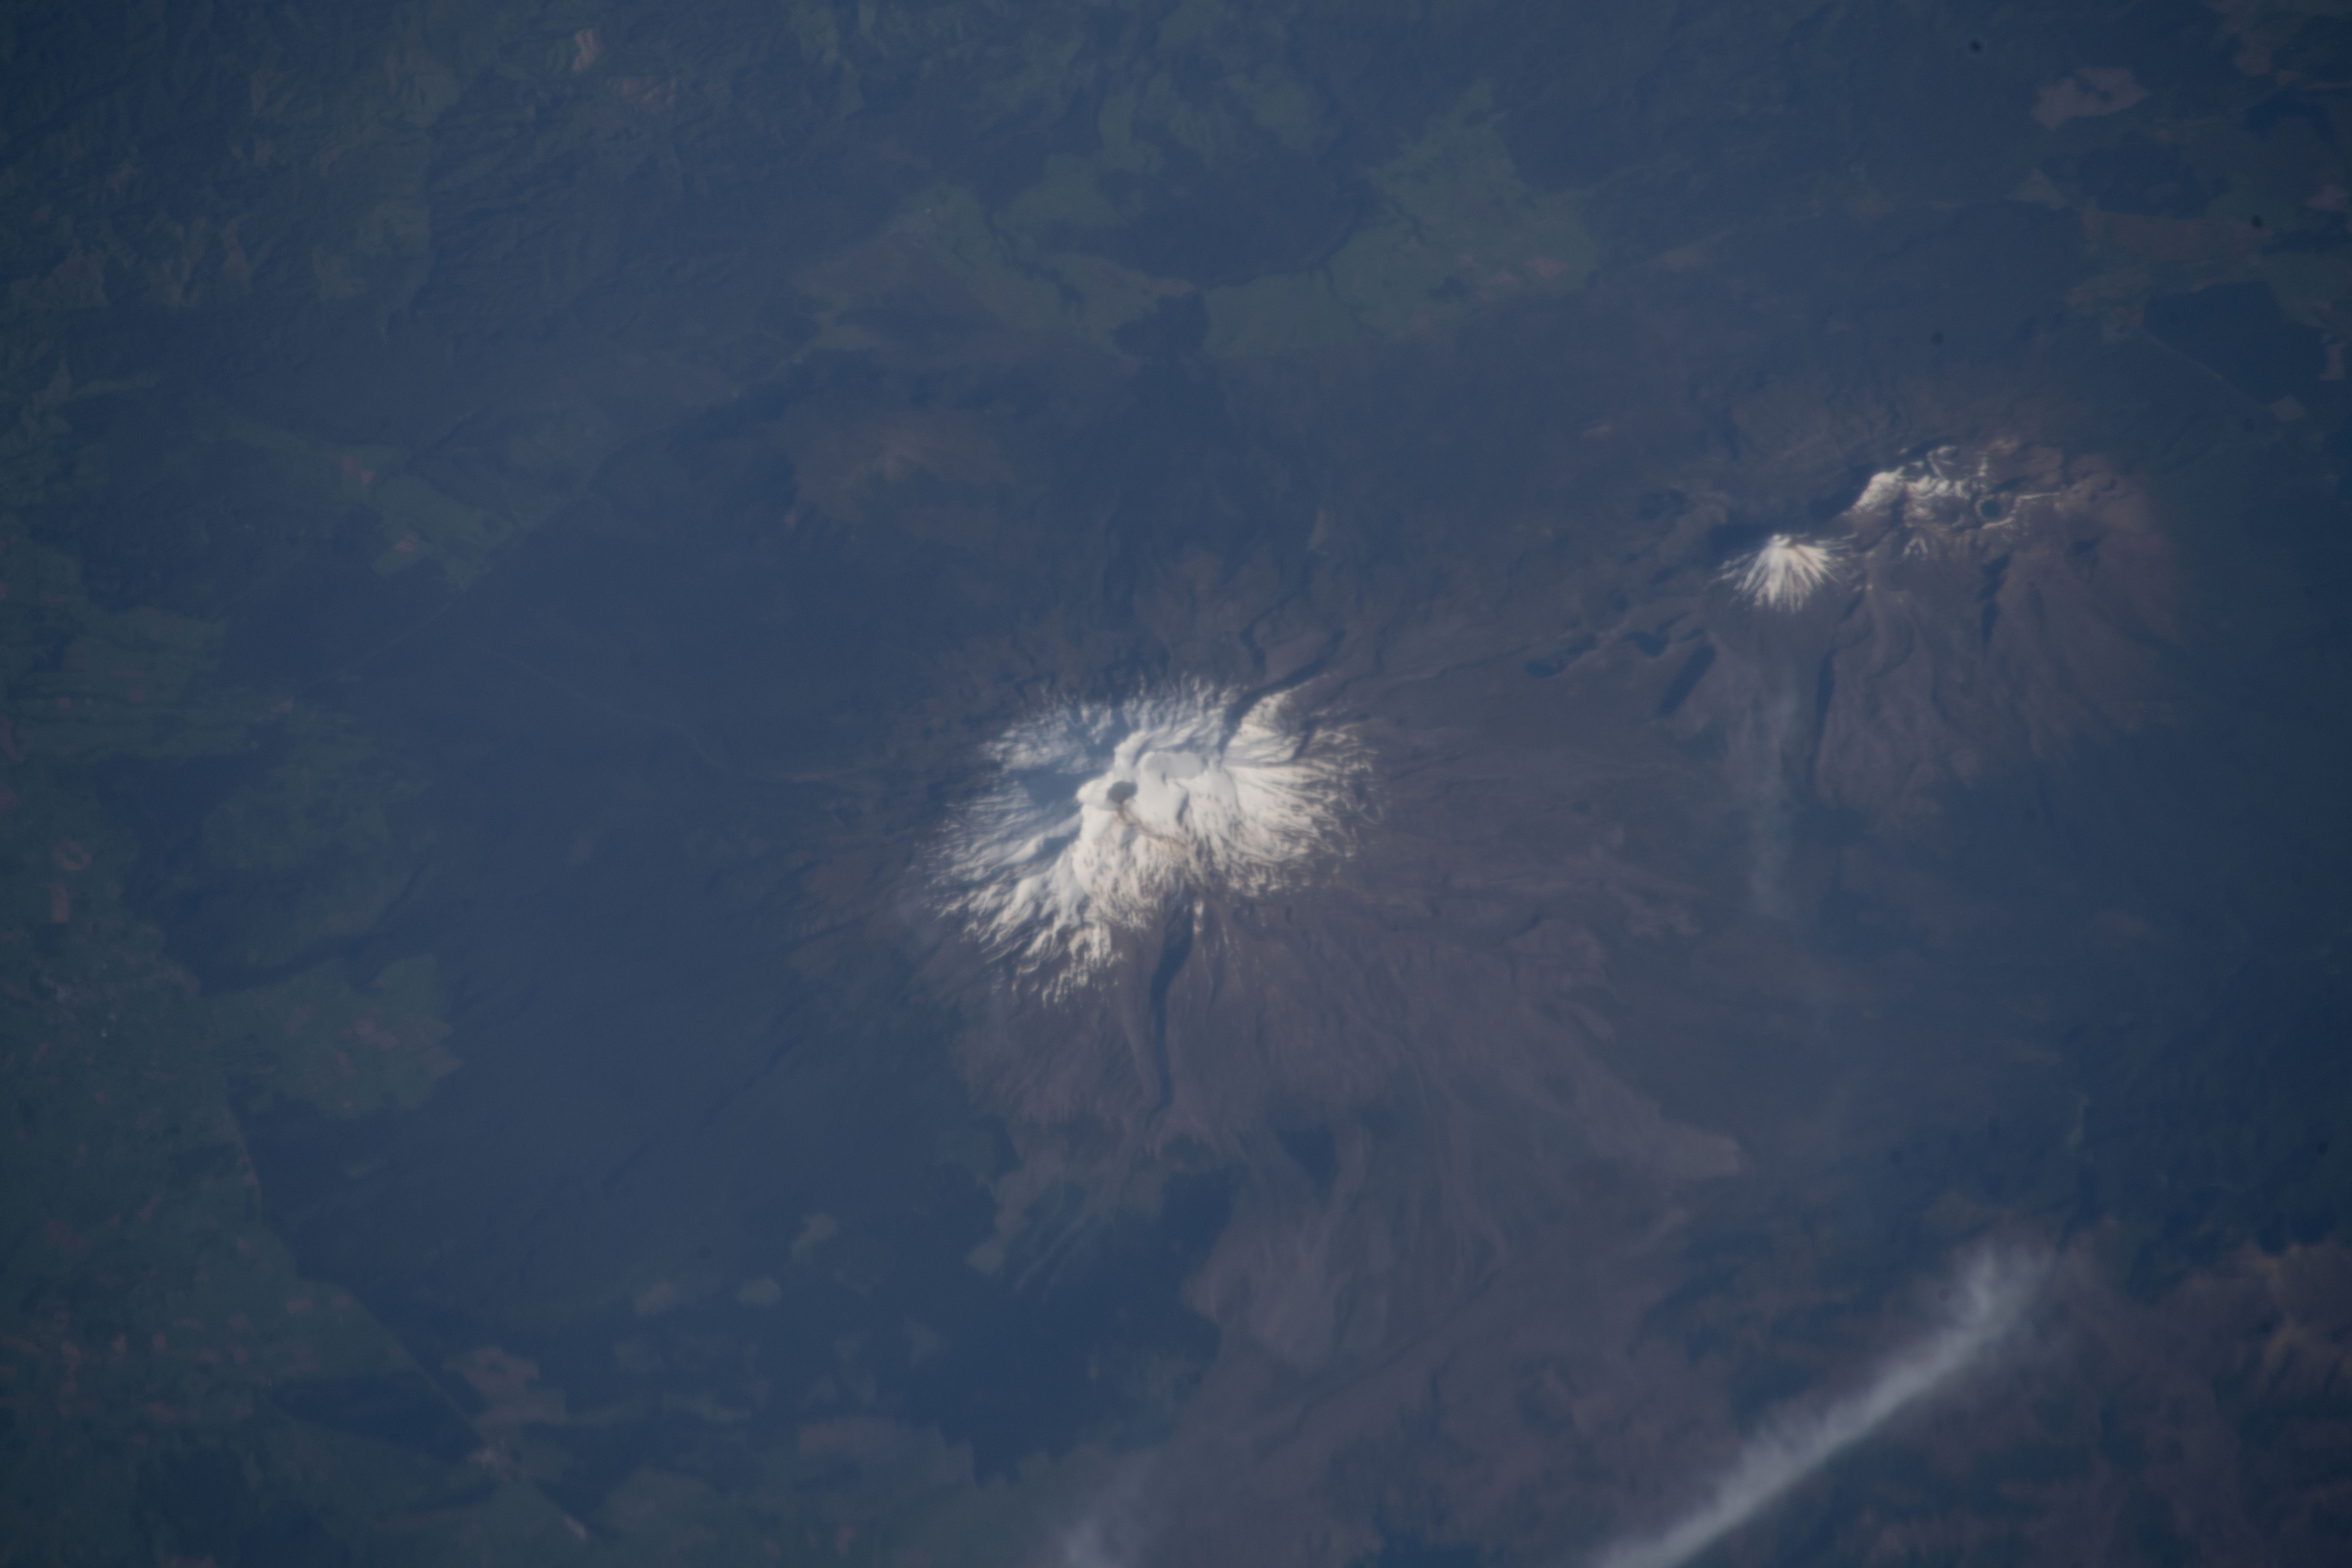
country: NEW ZEALAND-NI
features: NORTH ISLAND, TONGARIRO NATIONAL PARK, MOUNT RUAPEHU, MOUNT NGAURUHOE
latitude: -39.2
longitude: 175.6
